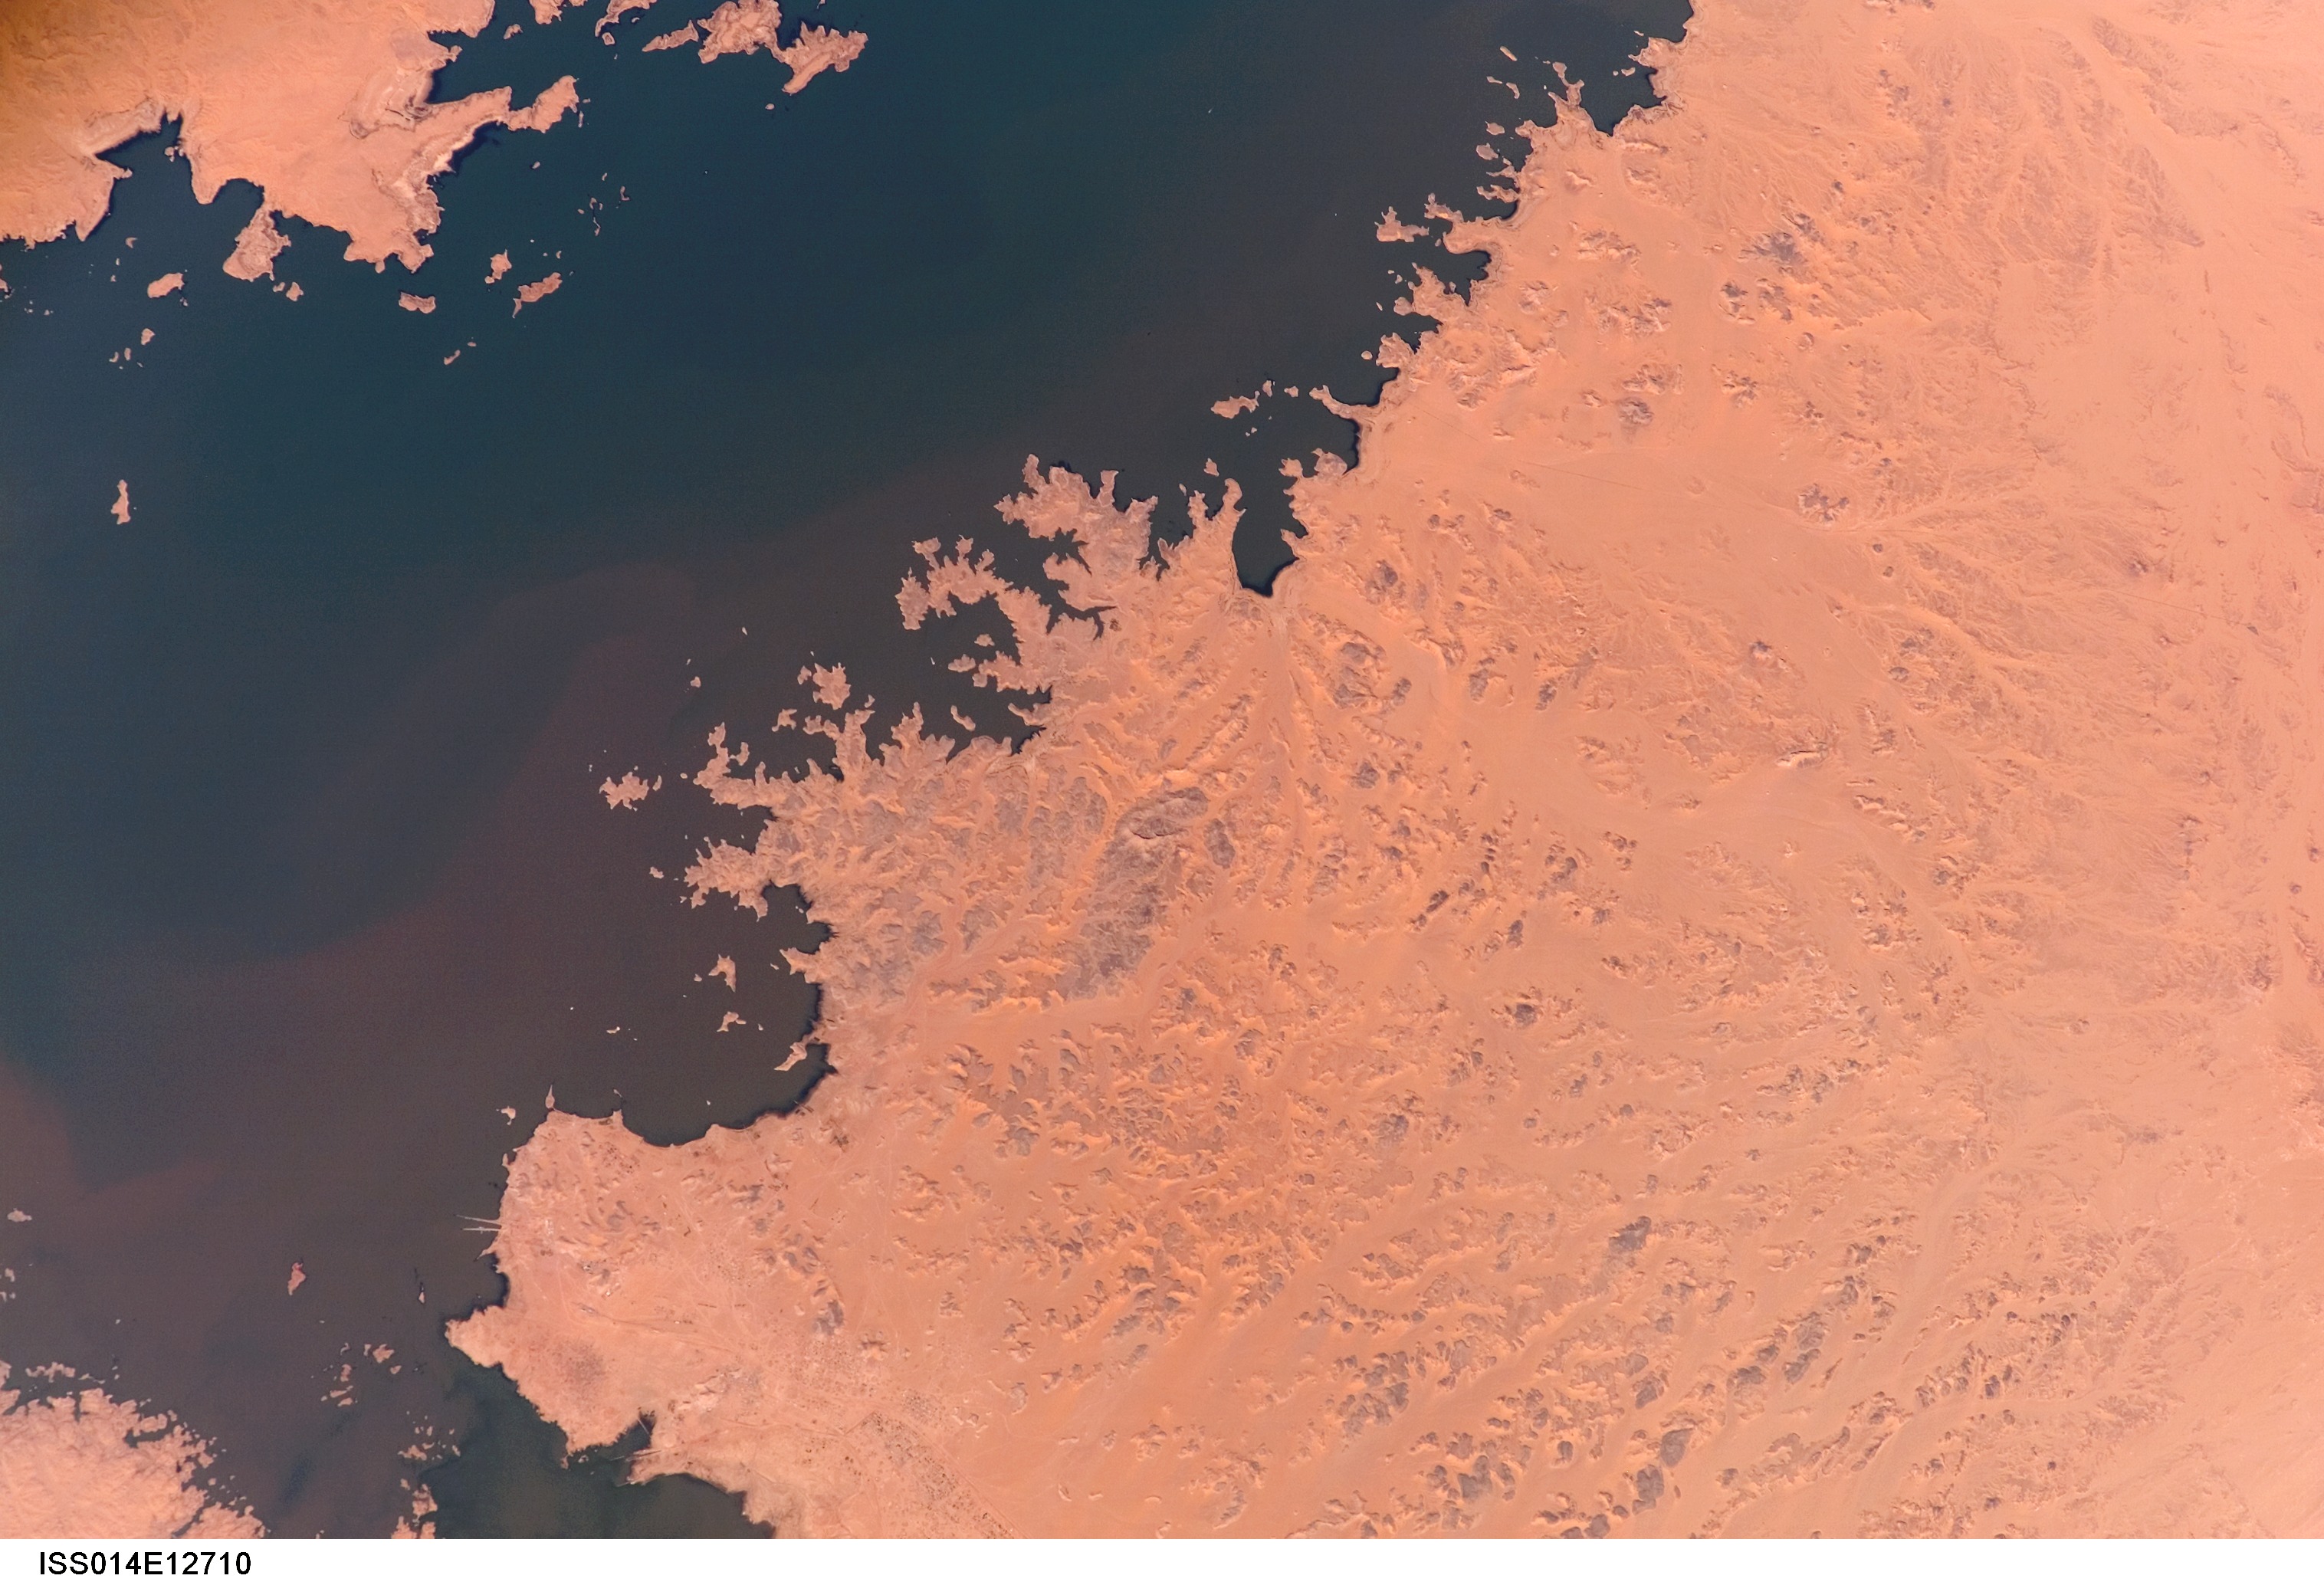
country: SUDAN
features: LAKE NASSER, WADI HALFA AREA
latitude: 21.9
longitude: 31.4
